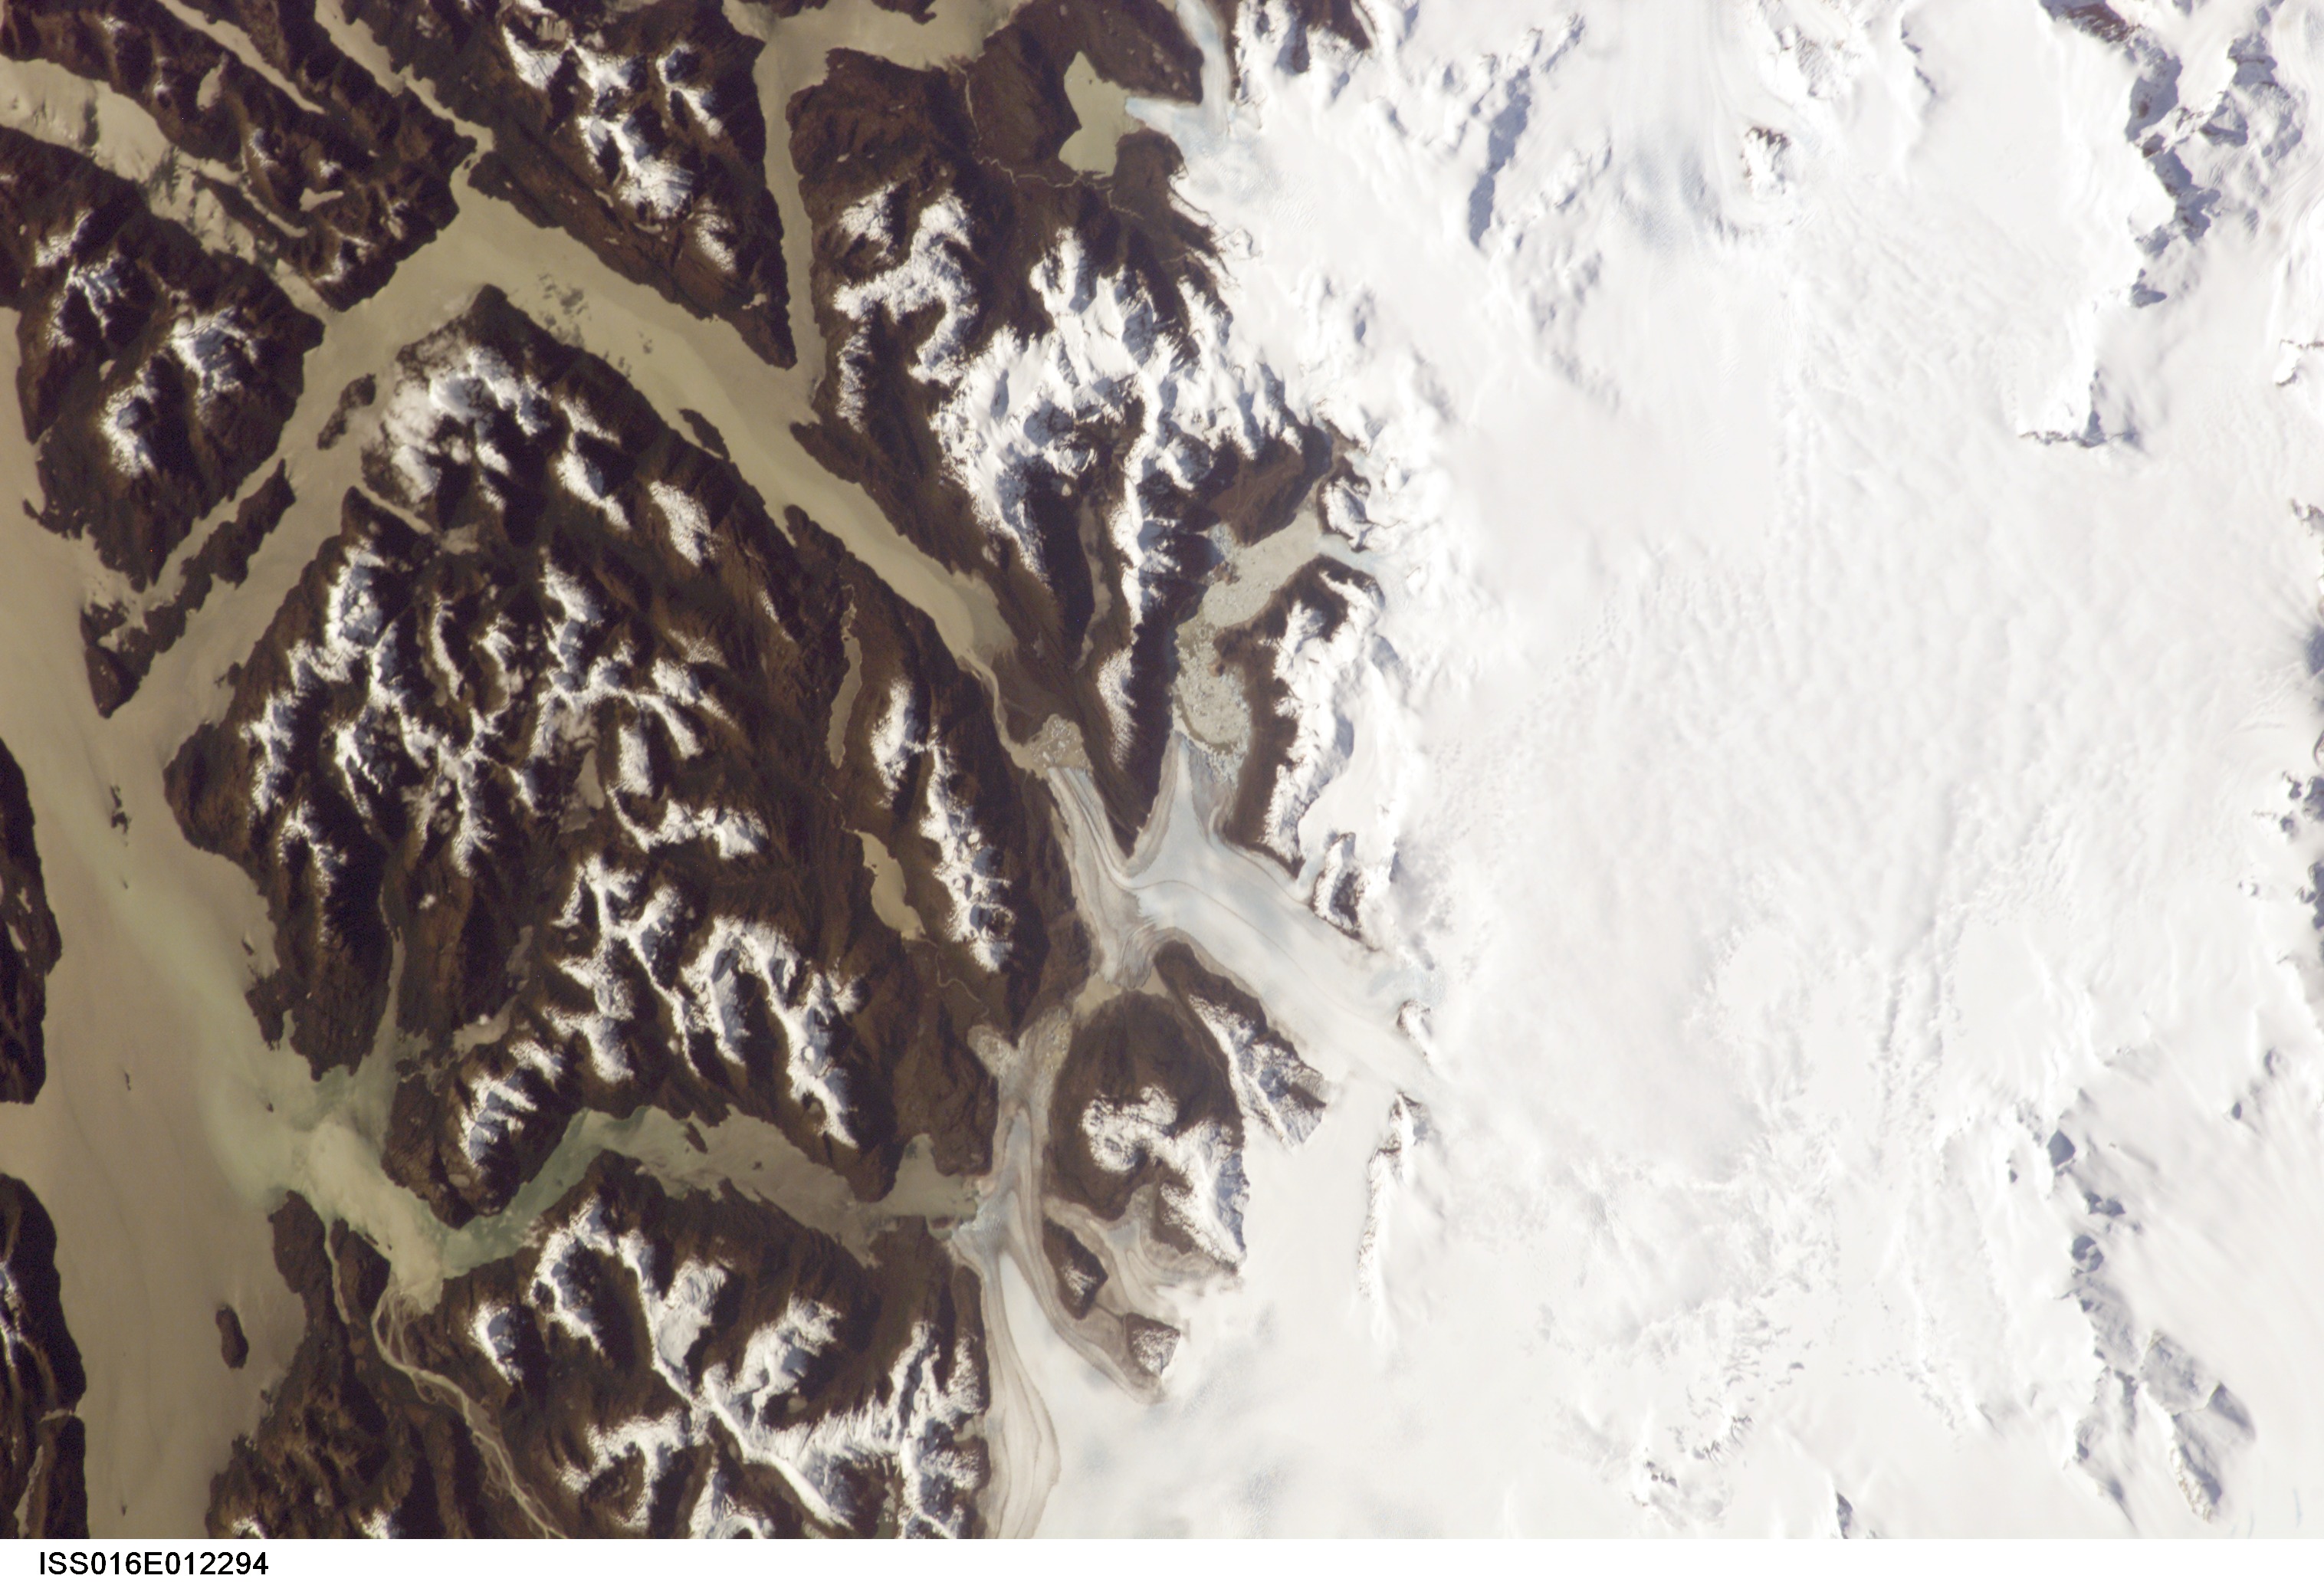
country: CHILE
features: BERNARDO GLACIER, ICE FIELD
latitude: -48.5
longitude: -74.0
